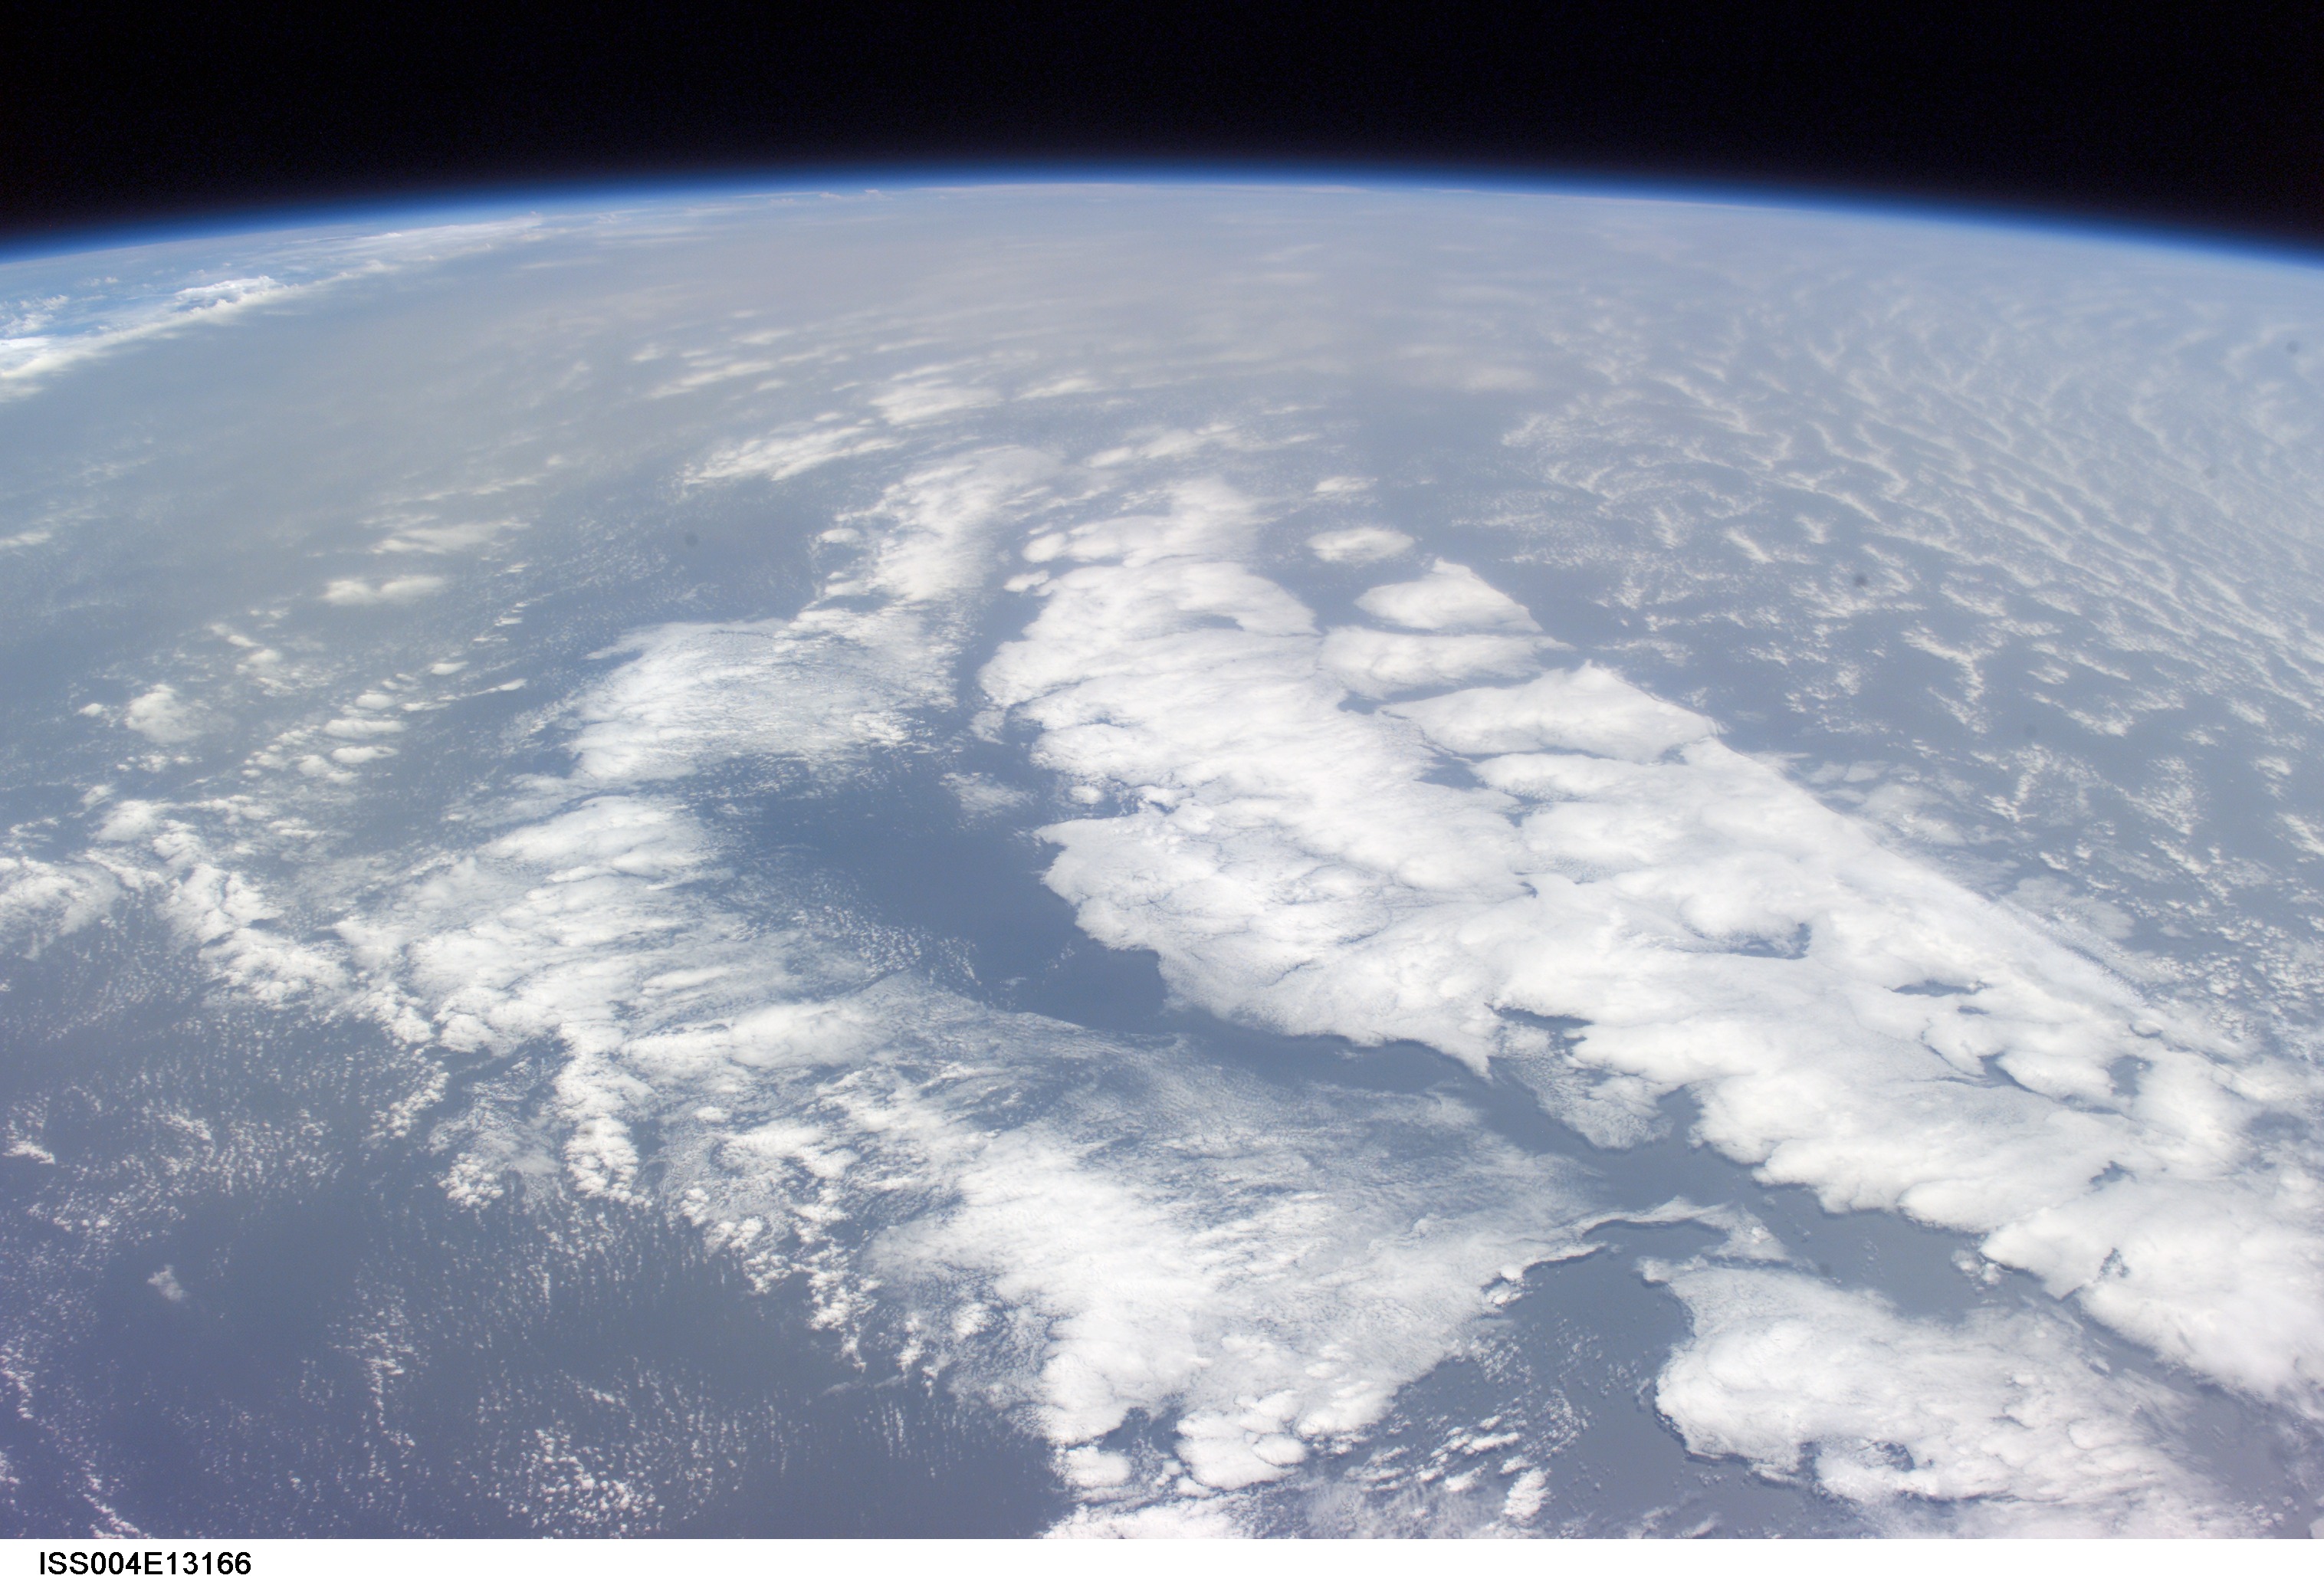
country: ATLANTIC OCEAN
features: PAN-CLOUD FRONTS, DUST
